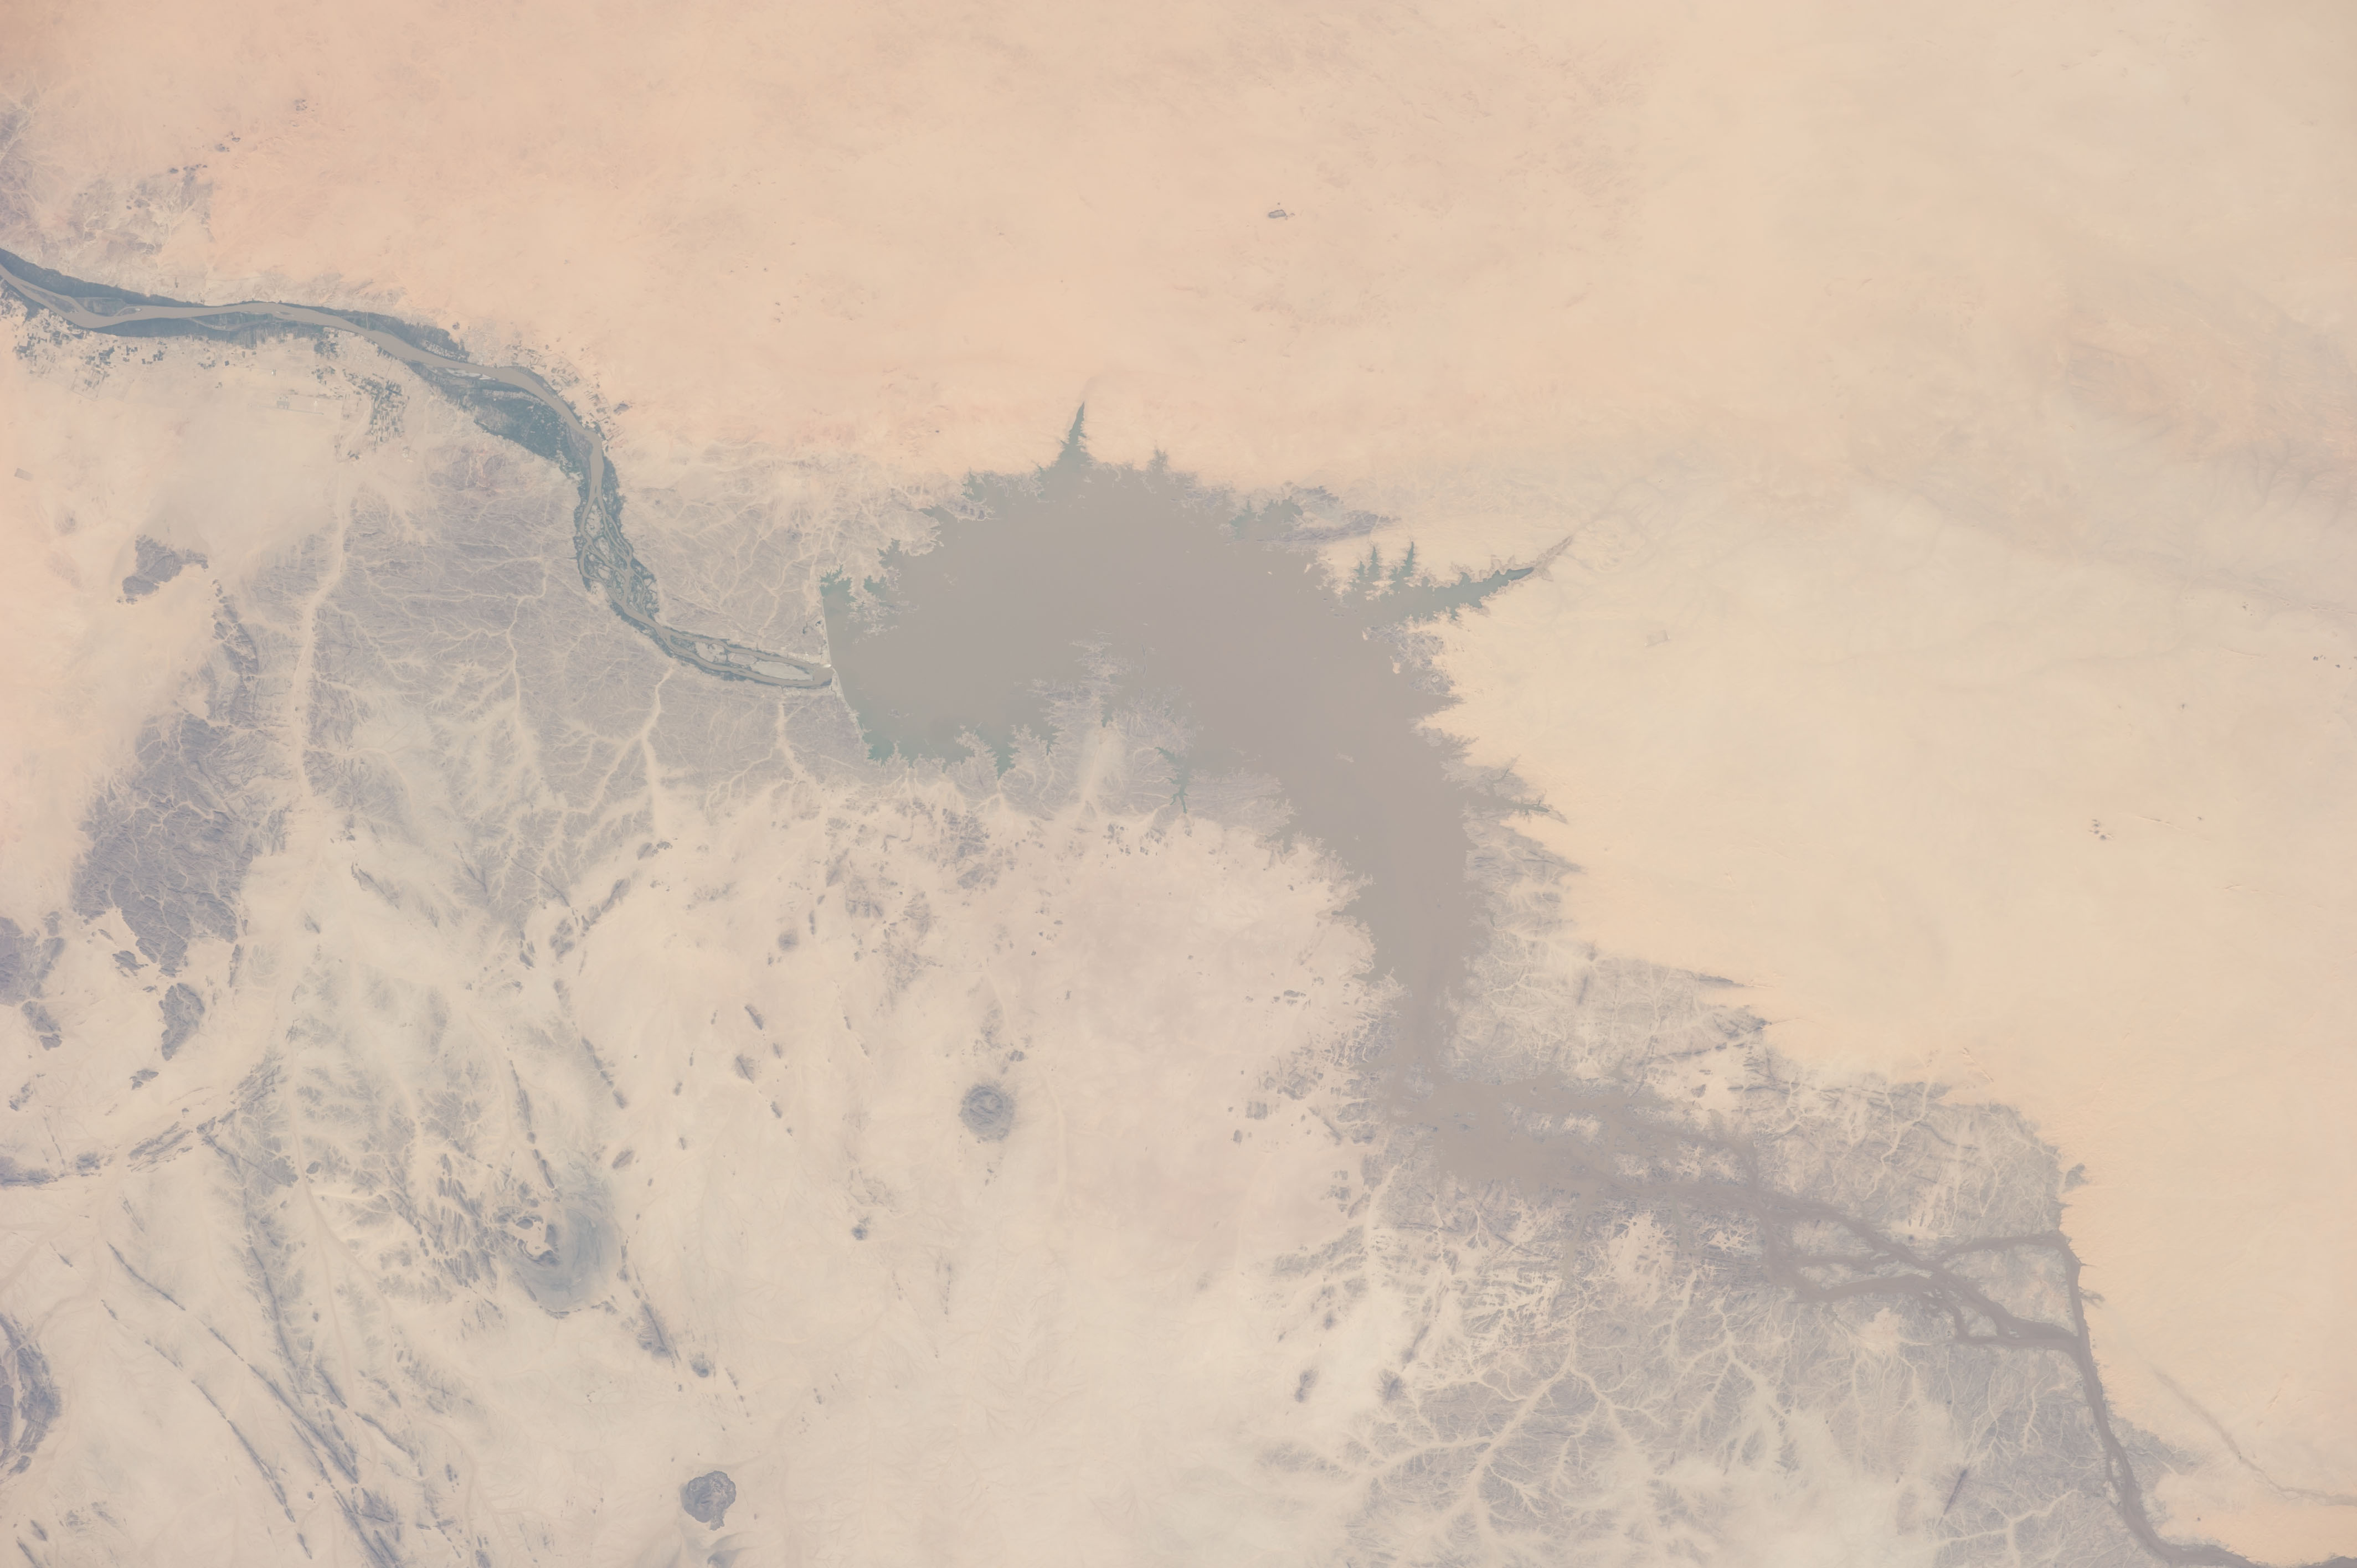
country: SUDAN
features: MEROWE D., NILE R. SAHARA DES.
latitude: 18.8
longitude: 32.2
